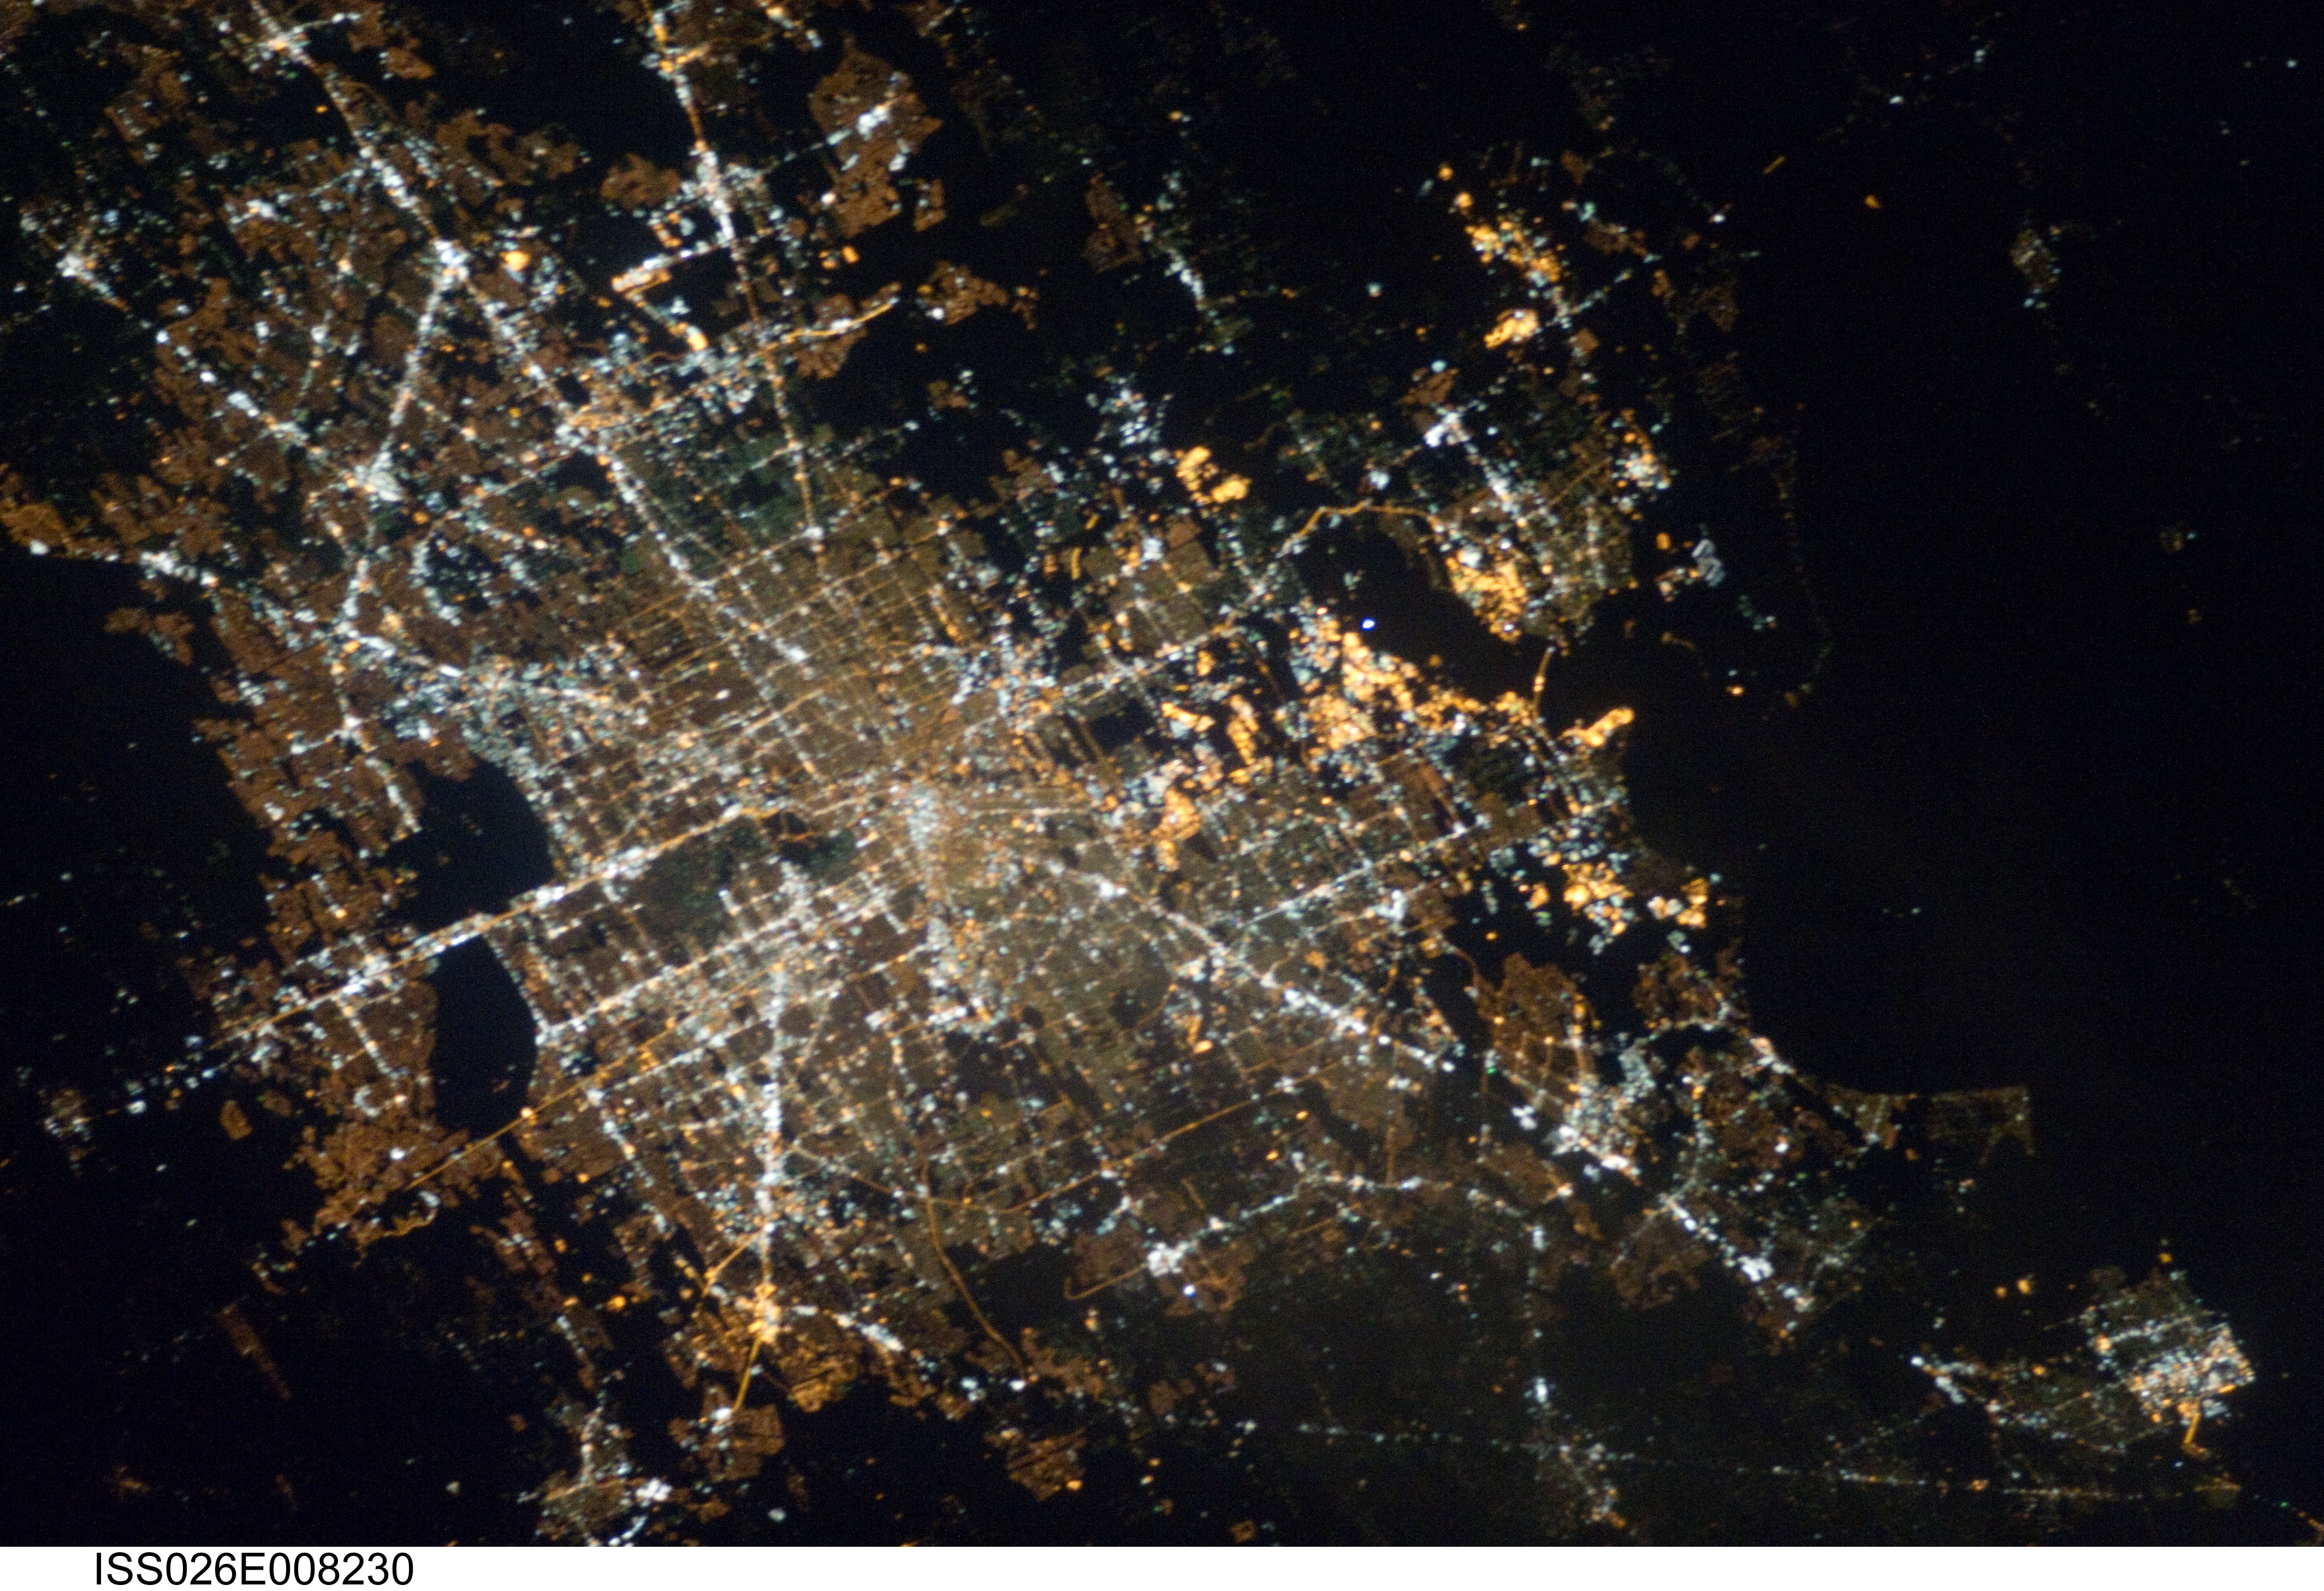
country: USA-TEXAS
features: HOUSTON, BAYTOWN, TEXAS CITY LIGHTS AT NIGHT
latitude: 29.7
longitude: -95.2
